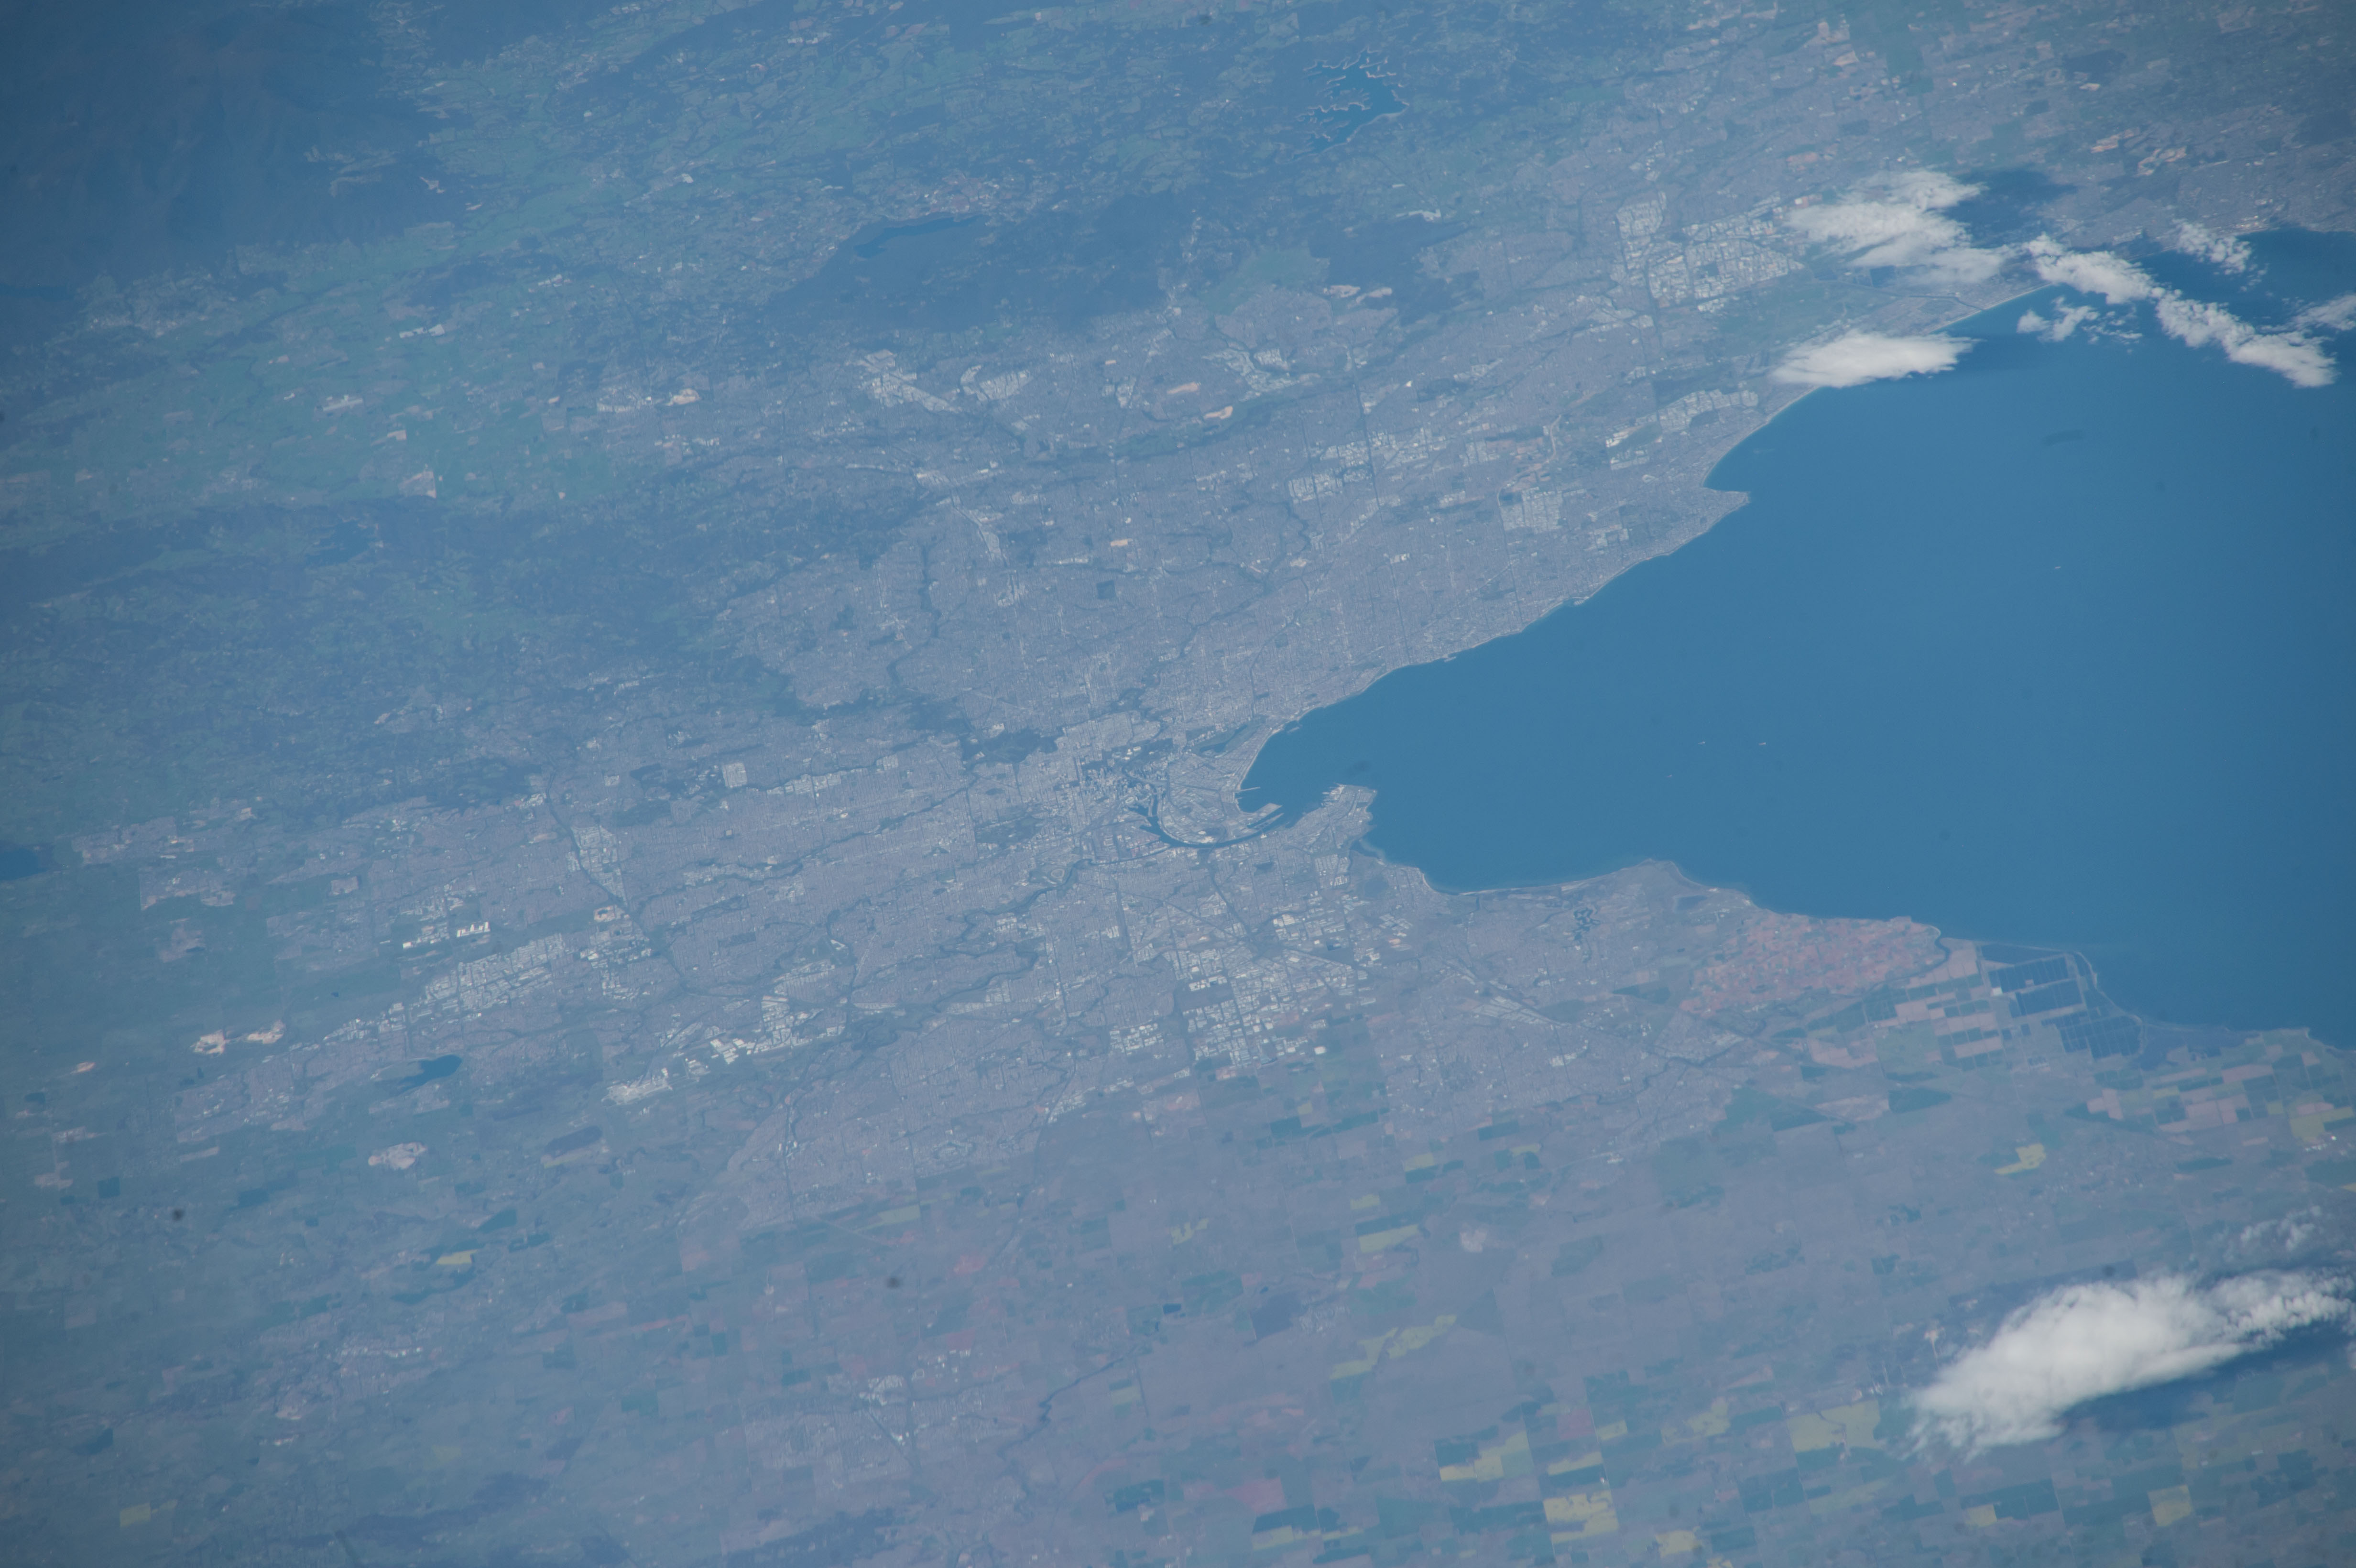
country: AUSTRALIA-V
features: AUSTRALIA, VICTORIA, PORT PHILLIP BAY, MELBOURNE, YARRA RIVER, YARRA RANGES NATIONAL PARK, COCOROC, WERRIBEE RIVER, WERRIBEE SEWAGE TREATMENT WORKS,MELBOURNE, AUSTRALIA, PORT PHILIP BAY,MELBOURNE AUSTRALIA, PORT PHILLIP BAY, YARRA RIVER, MELBOURNE INTERNATIONAL AIRPORT (YMML), RAAF WILLIAMS (YMPC)
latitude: -37.8
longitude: 144.9
